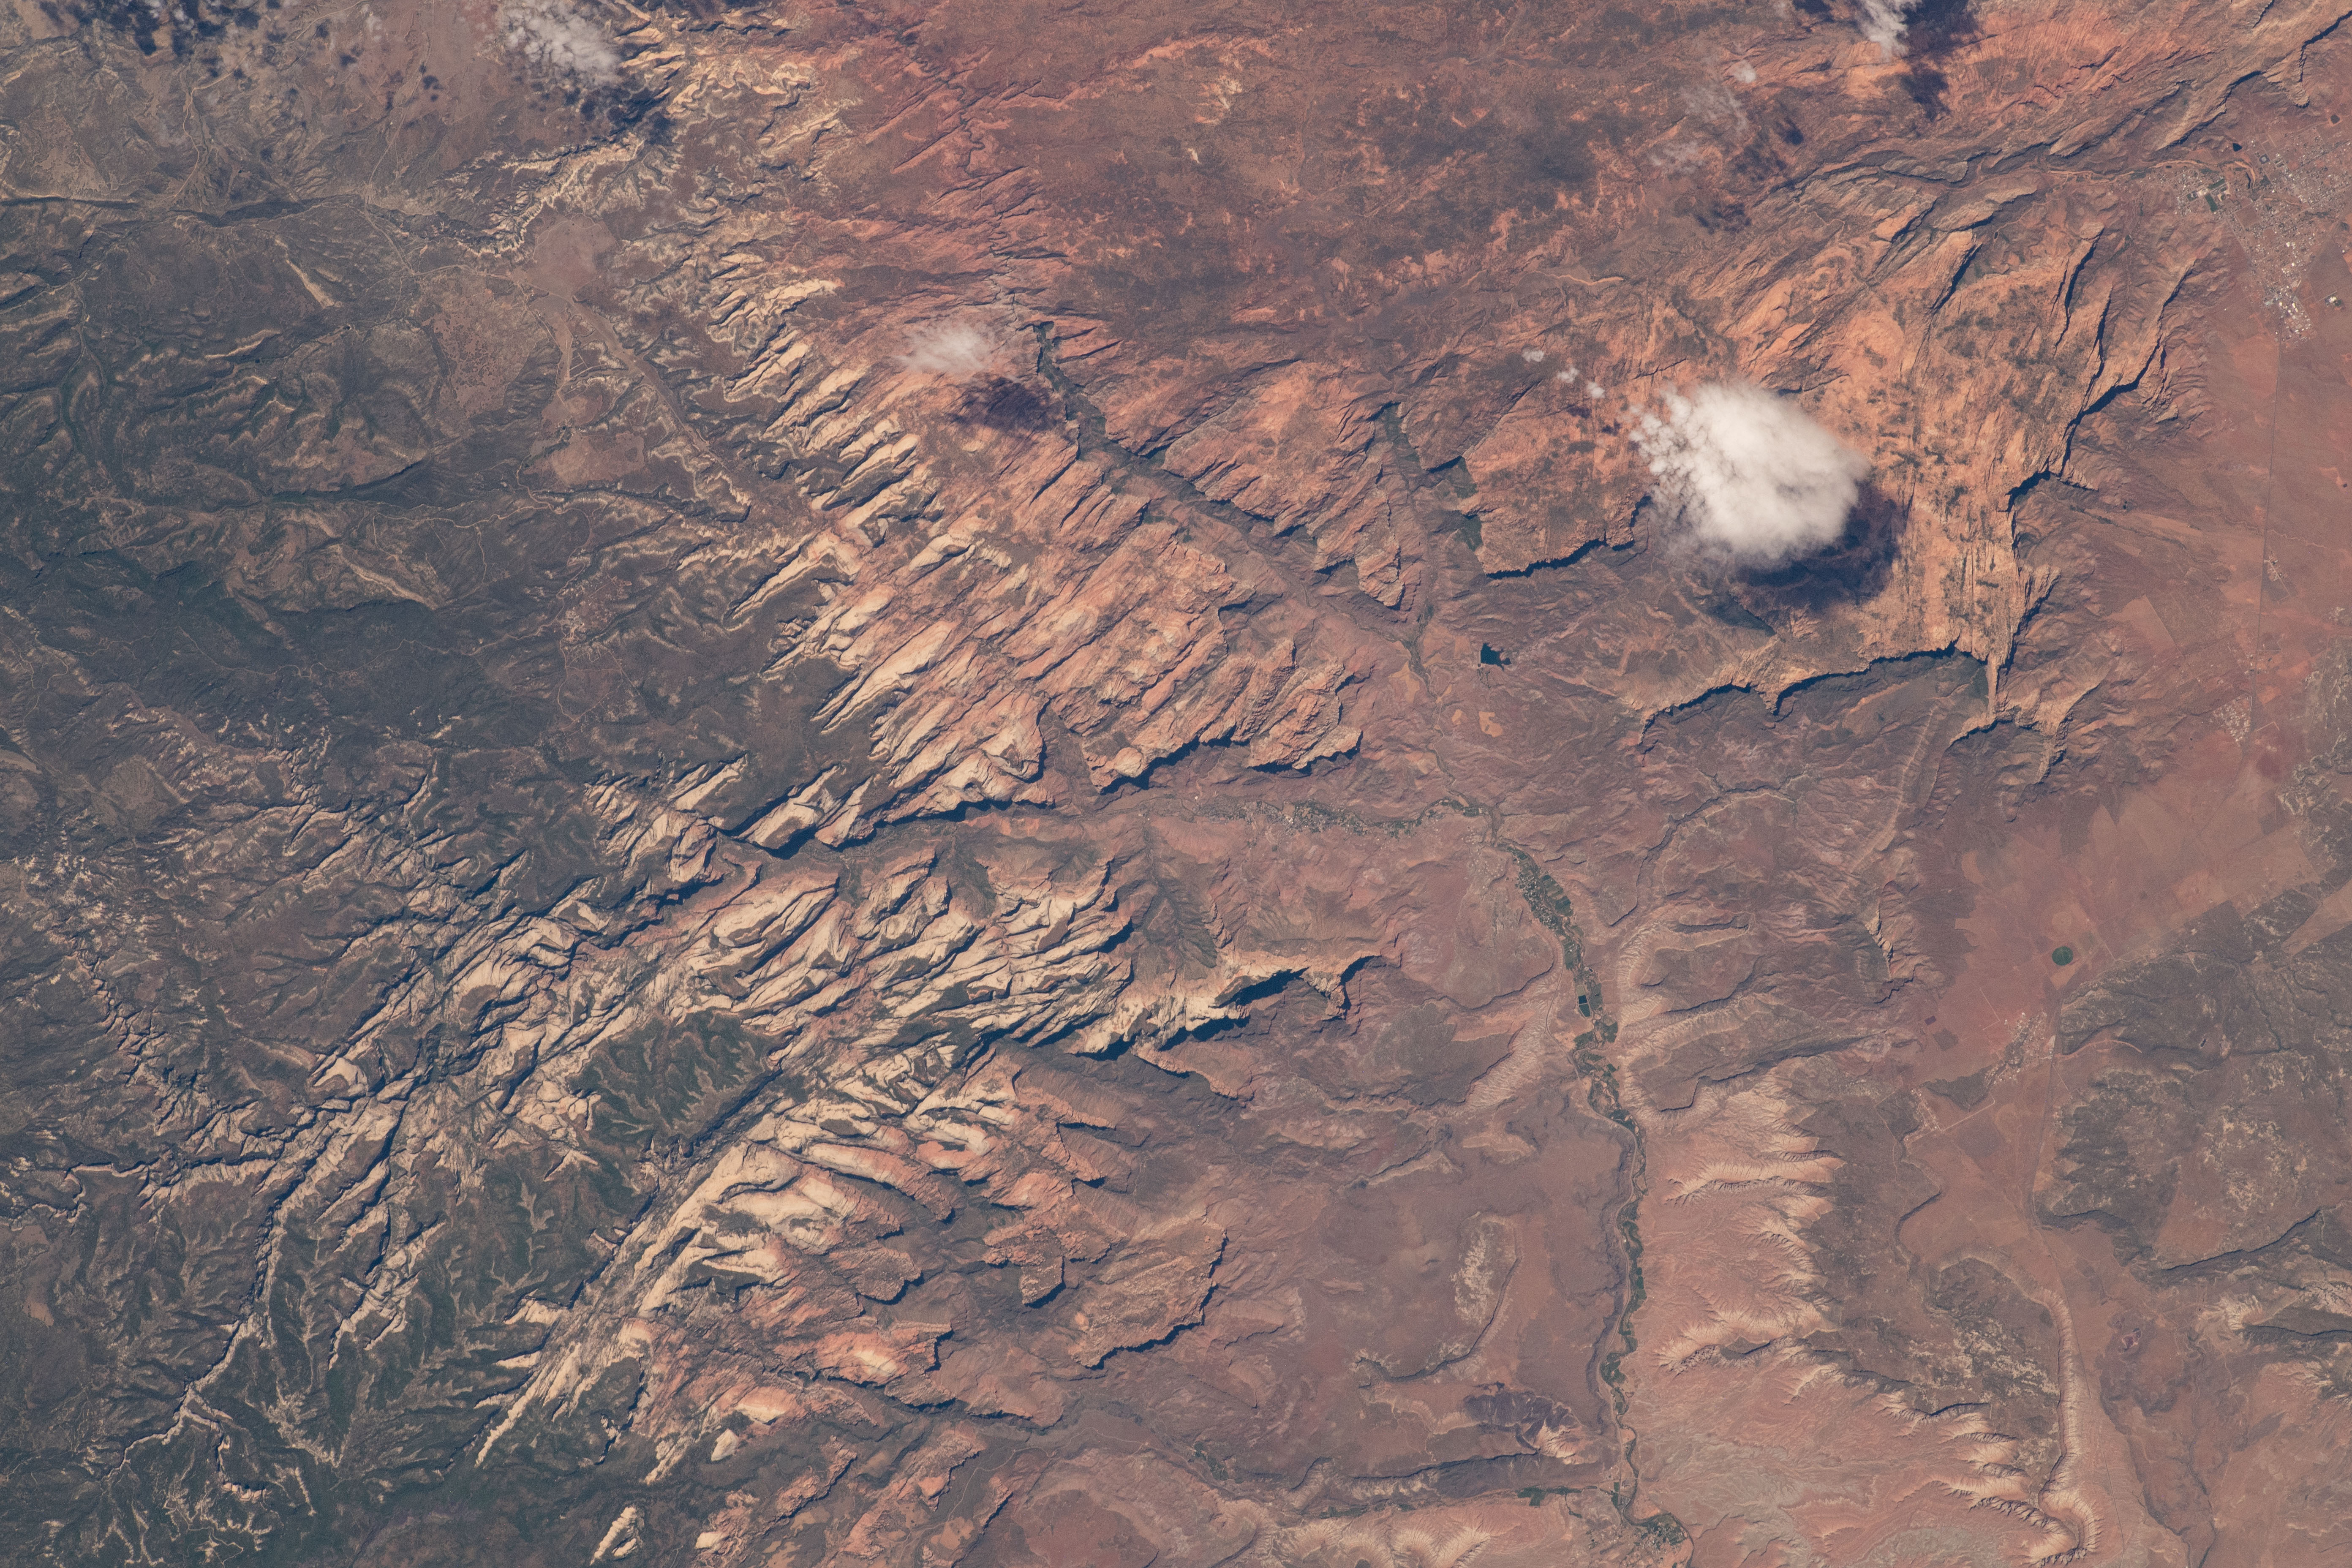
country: USA-UTAH
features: ZION NATIONAL PARK, SPRINGDALE, VIRGIN RIVER, NATIONAL PARK
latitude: 37.2
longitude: -113.0
